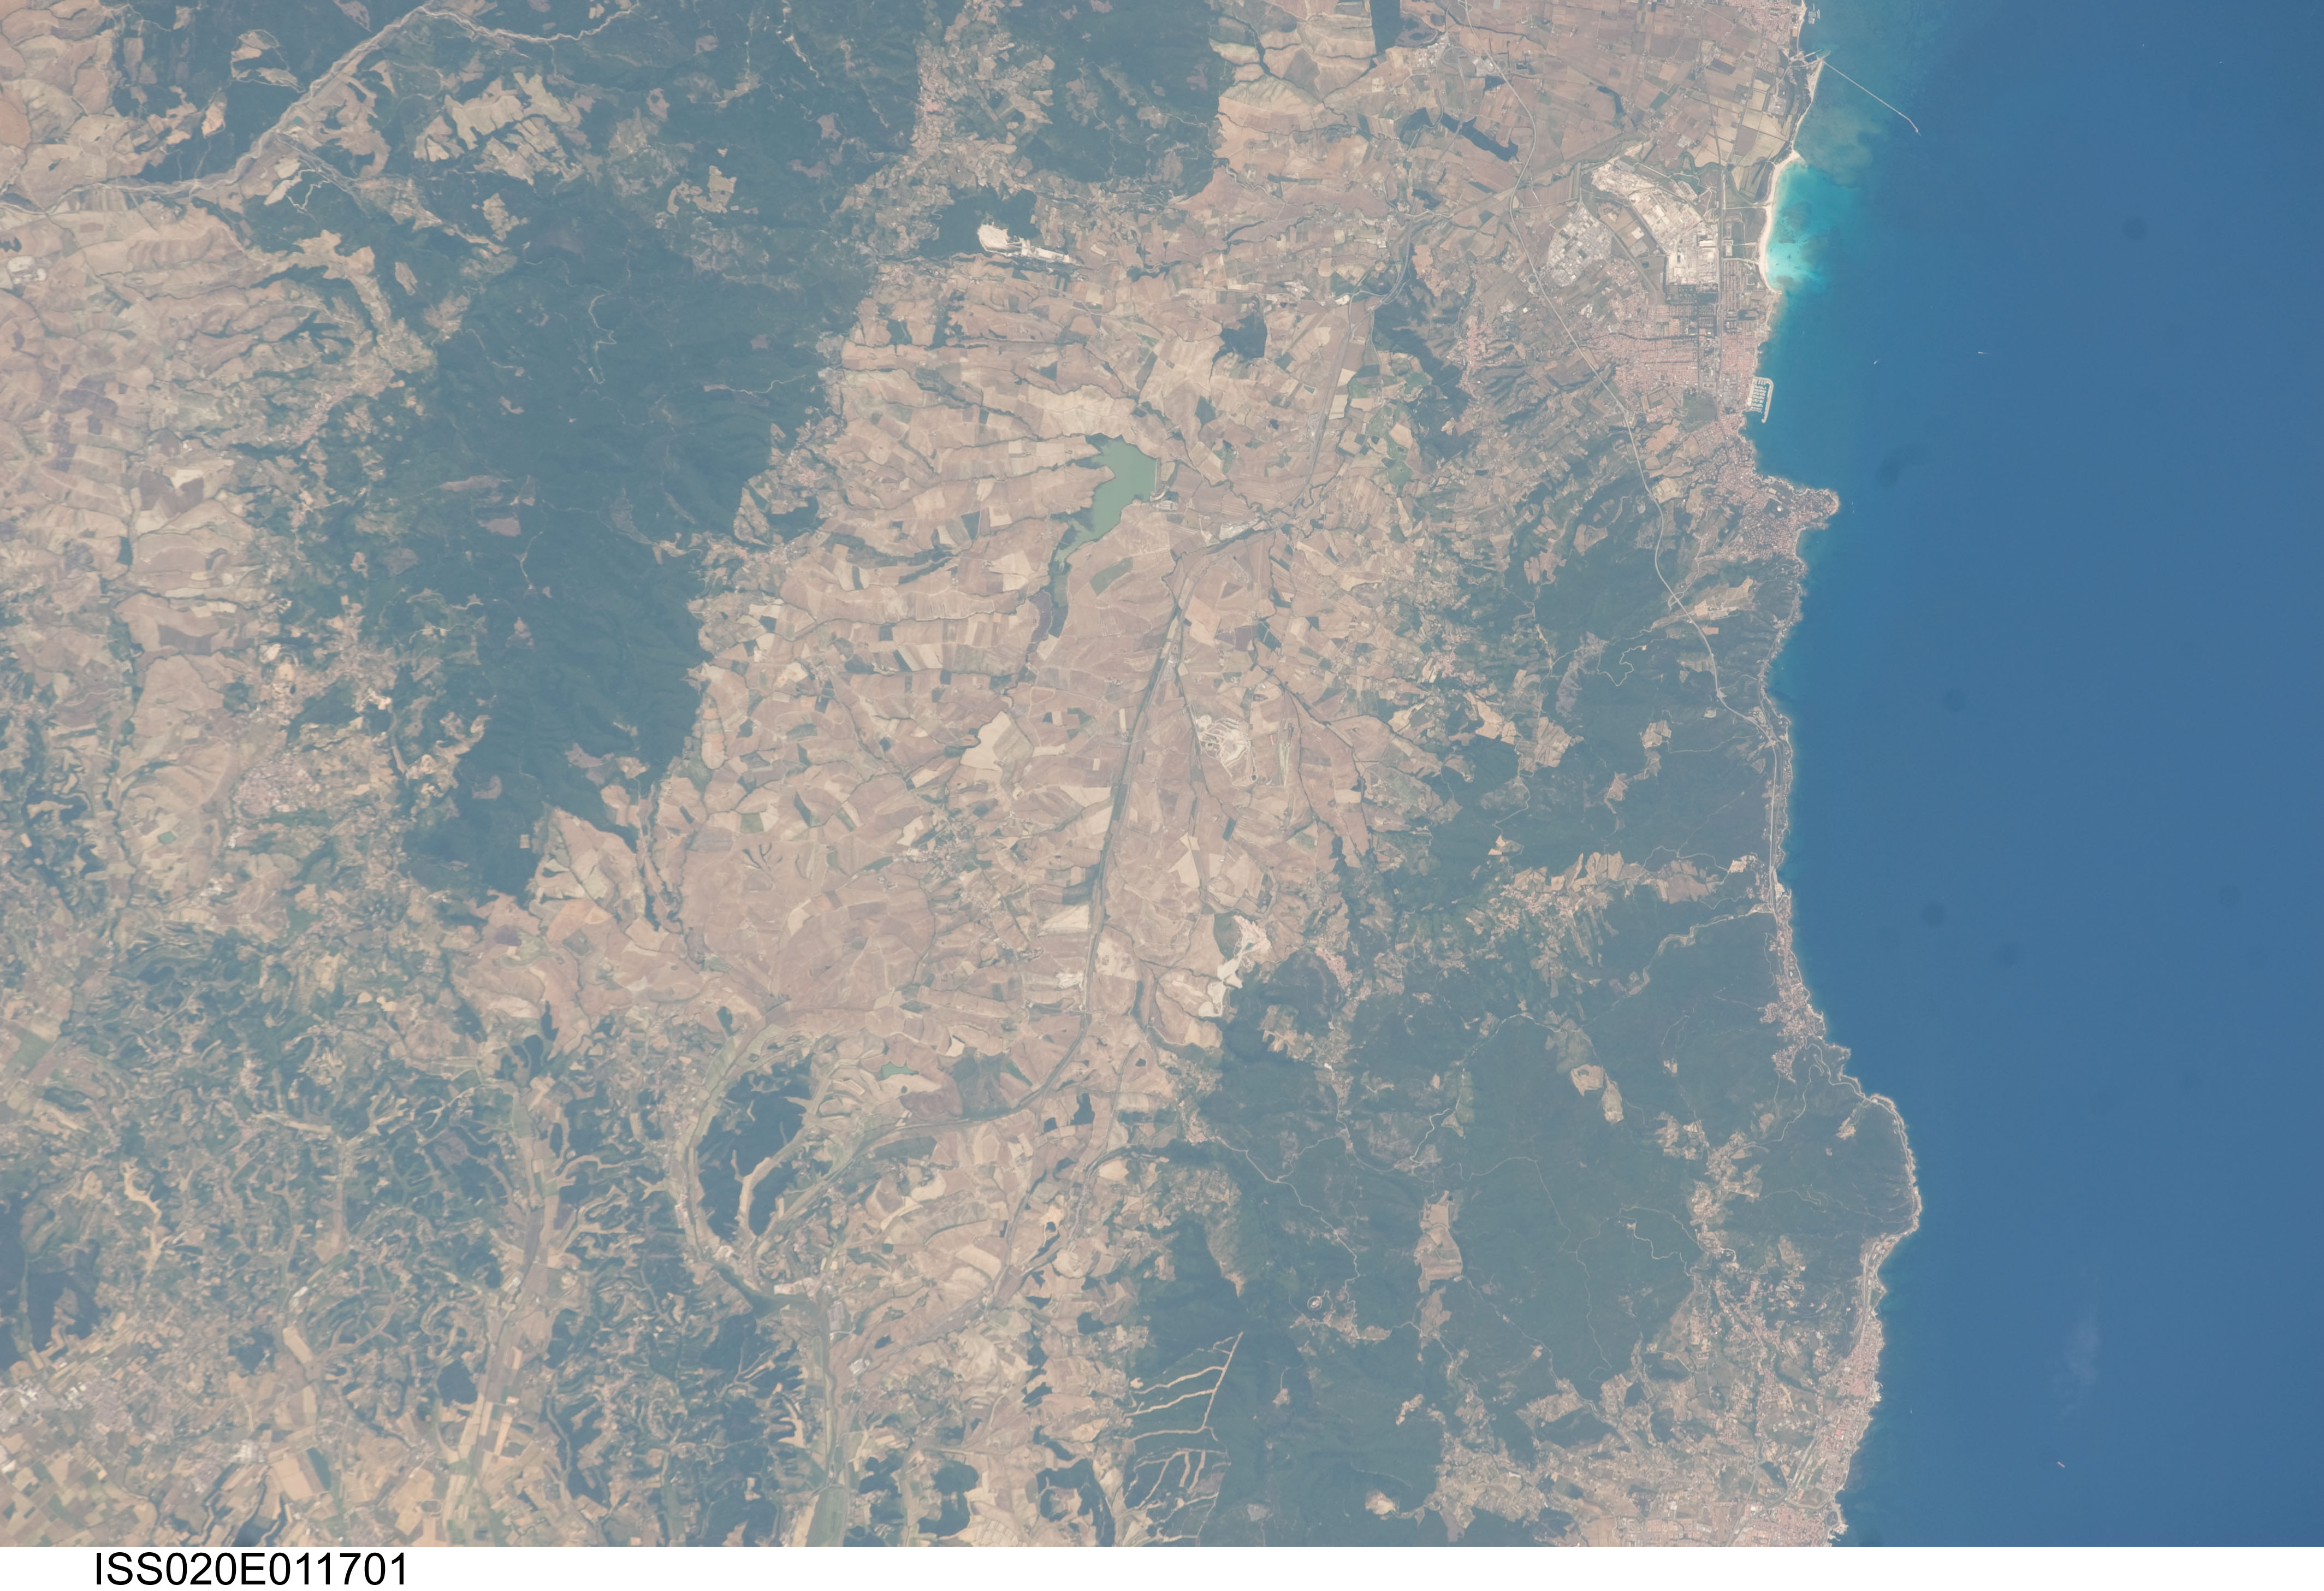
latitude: 43.5
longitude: 10.5
